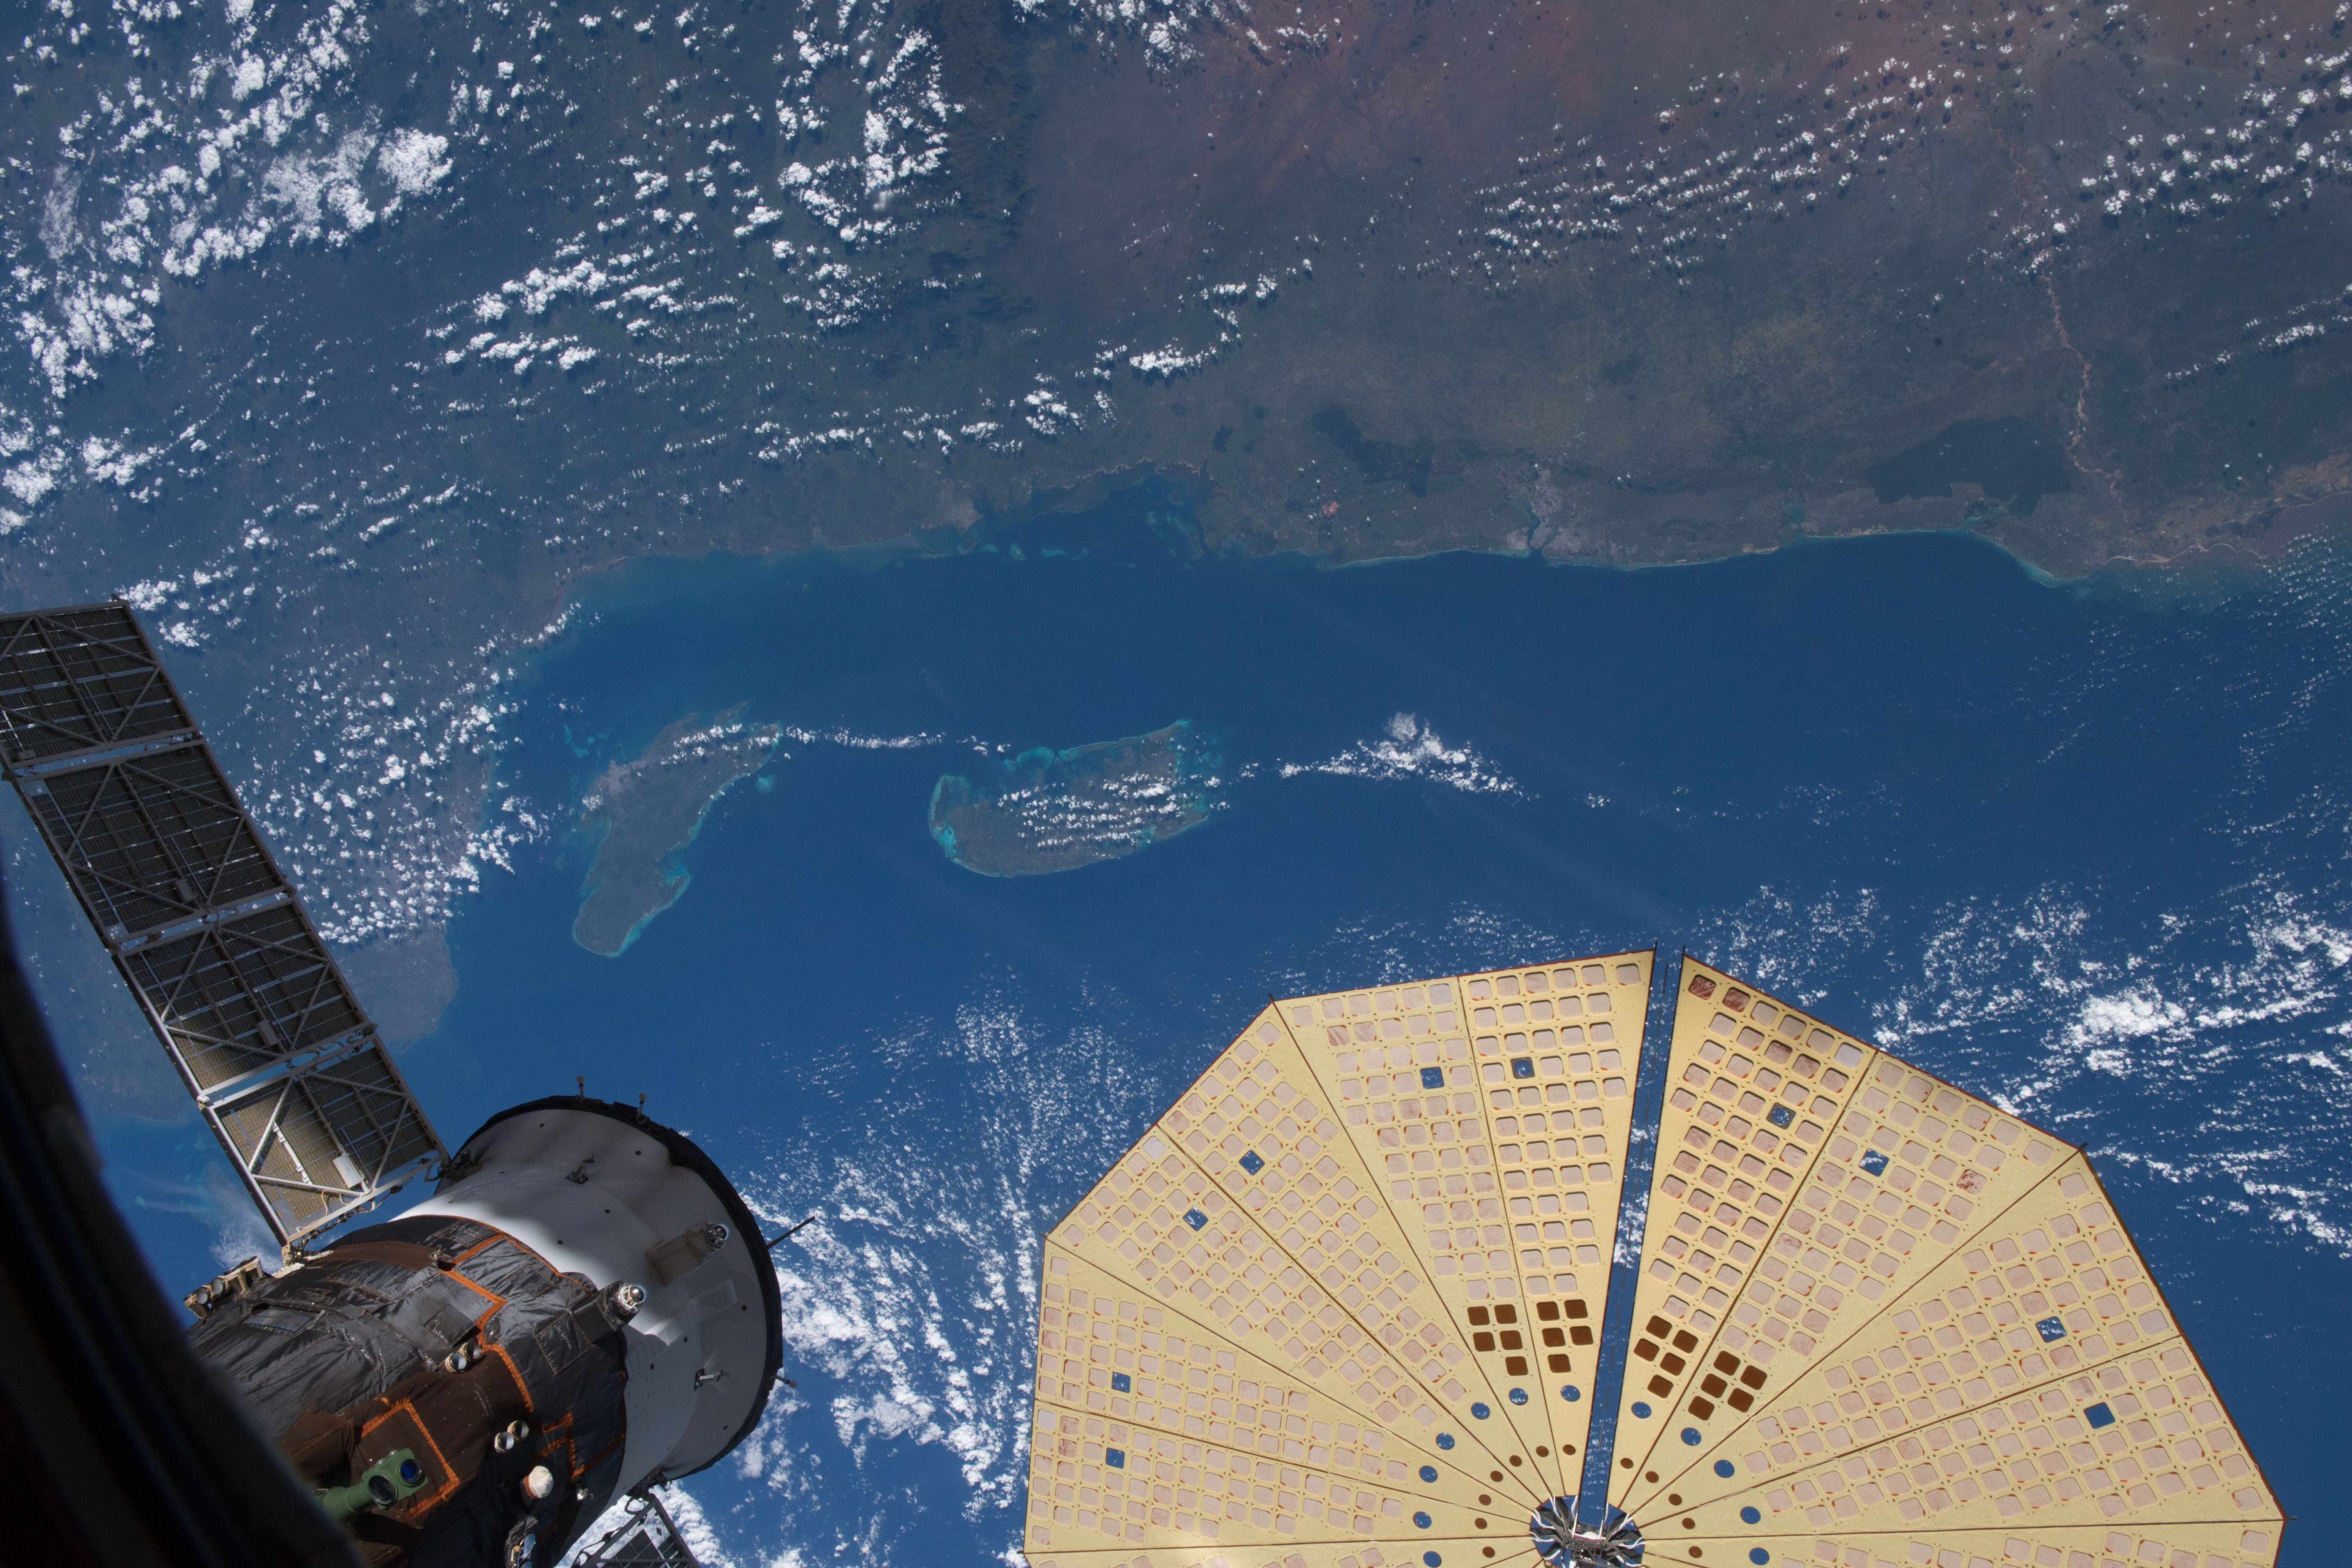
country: TANZANIA
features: PEMBA ISLAND, TUMBATU ISLAND, ZANZABAR ISLAND
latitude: -4.9
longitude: 39.8
